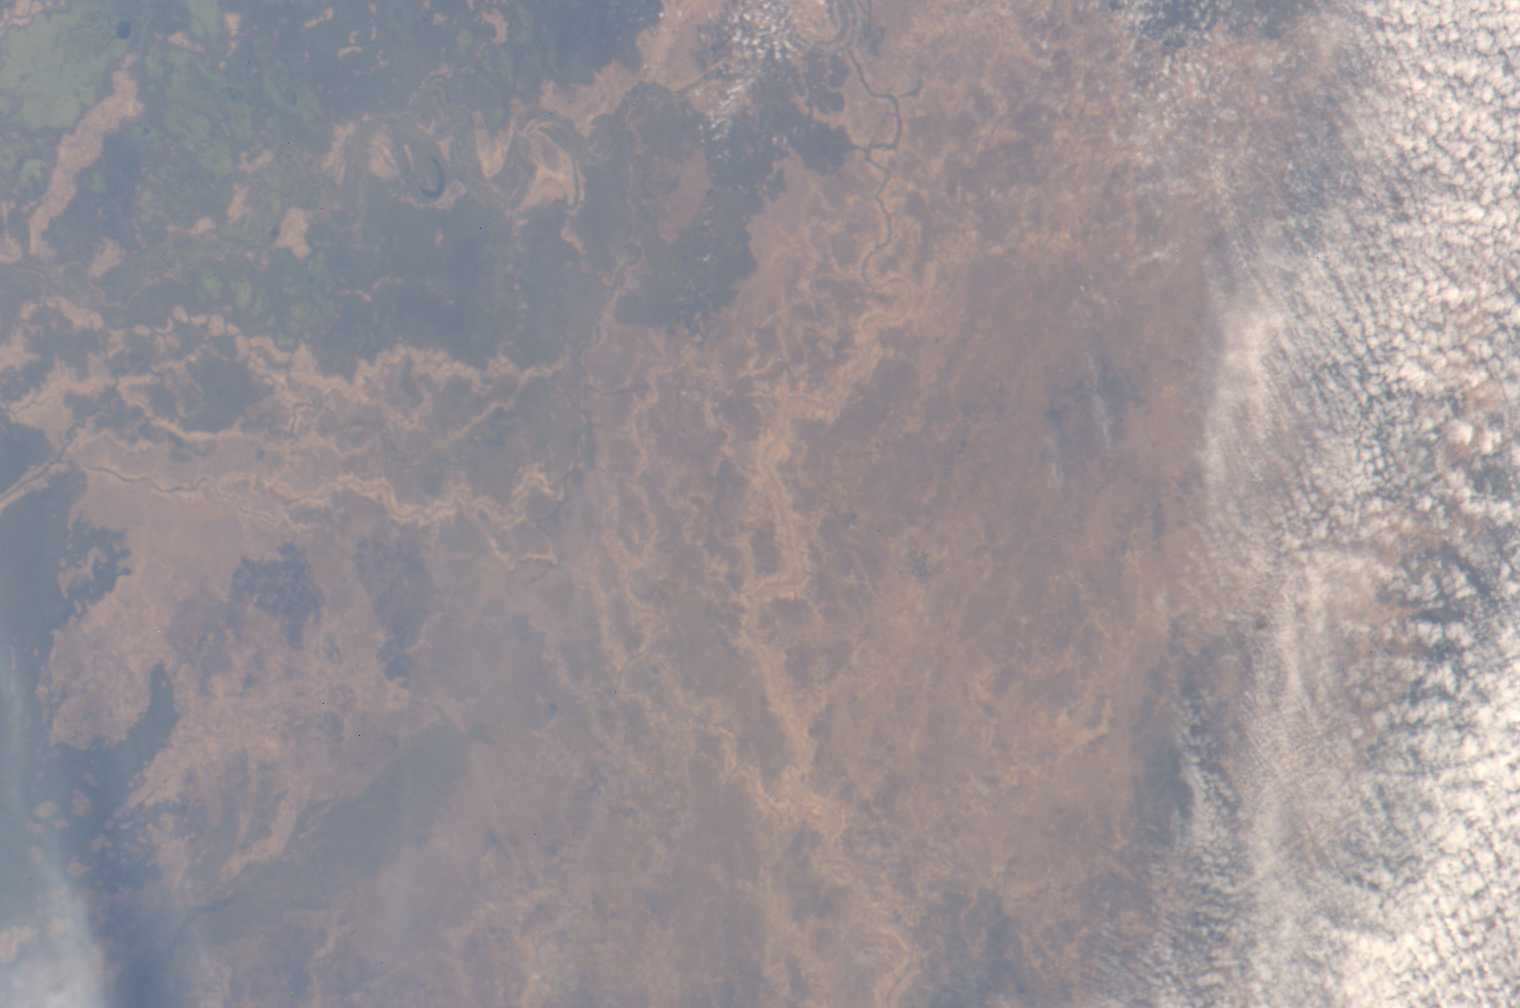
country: SUDAN
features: DRAINAGE BASIN
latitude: 9.0
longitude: 28.0
